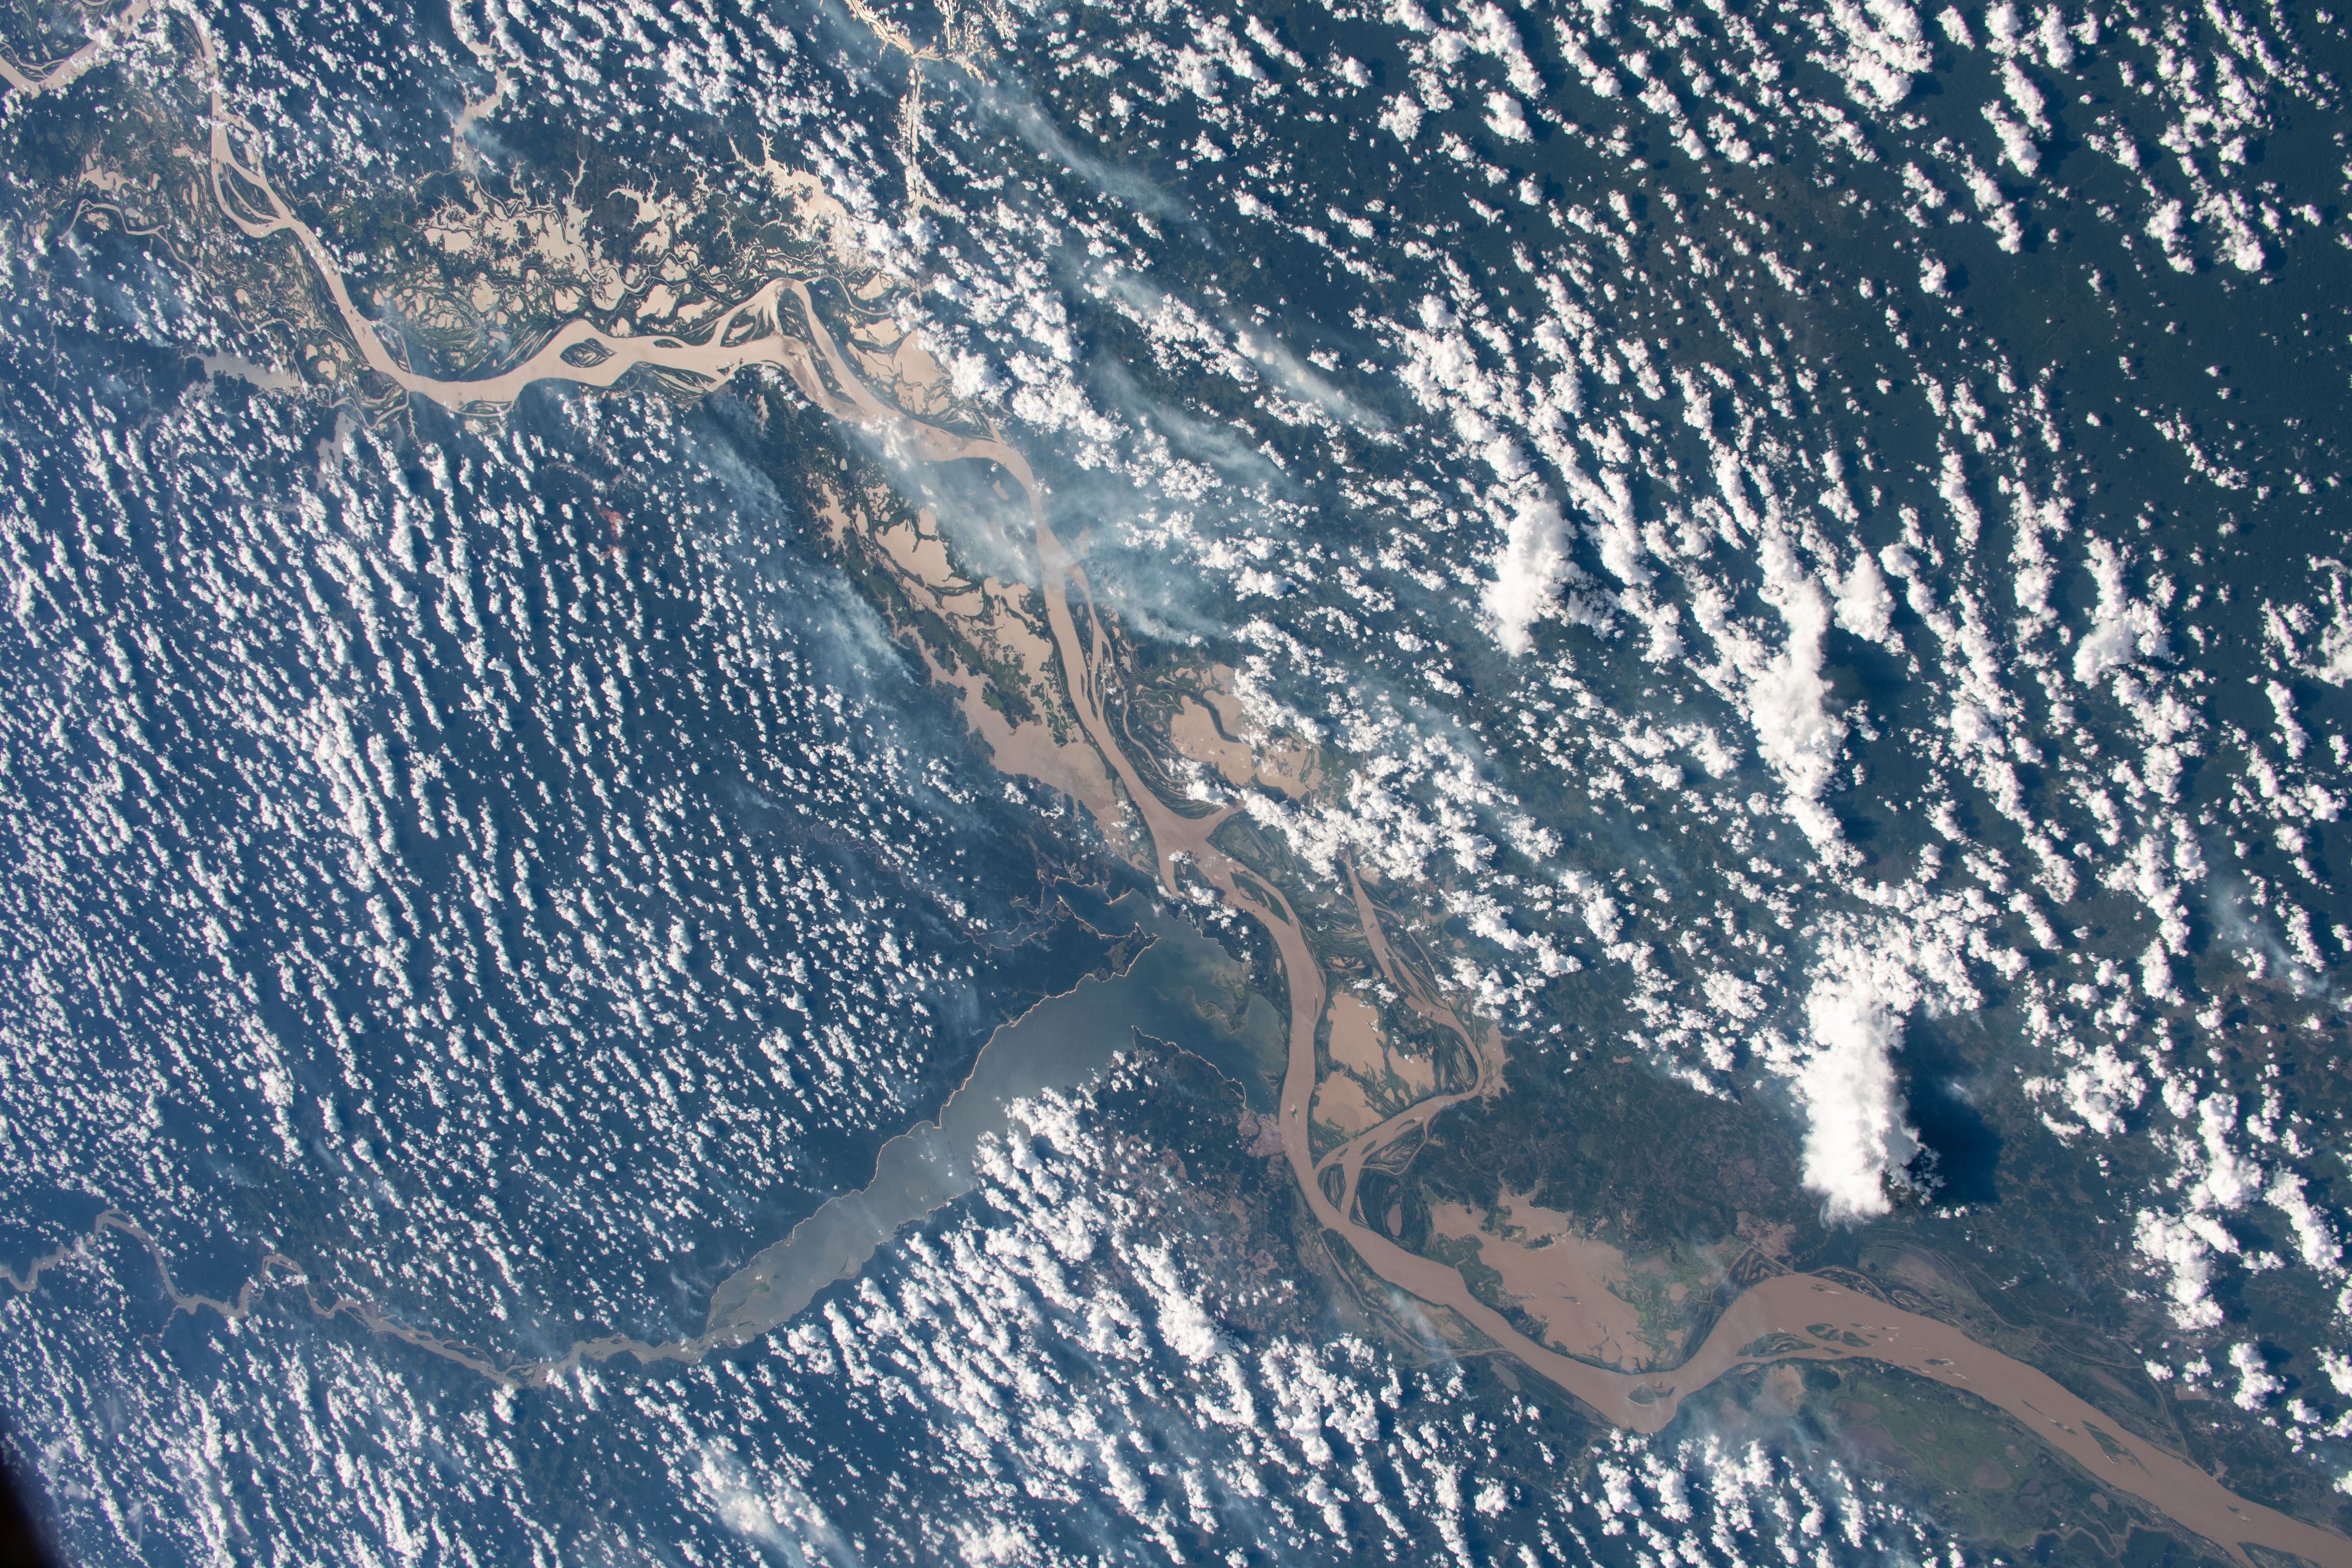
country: BRAZIL
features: LAGO GRANDE DO CURUAI, LAGOA TEPOUMA, LAGOA URARIA, AMAZON RIVER
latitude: -2.0
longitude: -55.0
